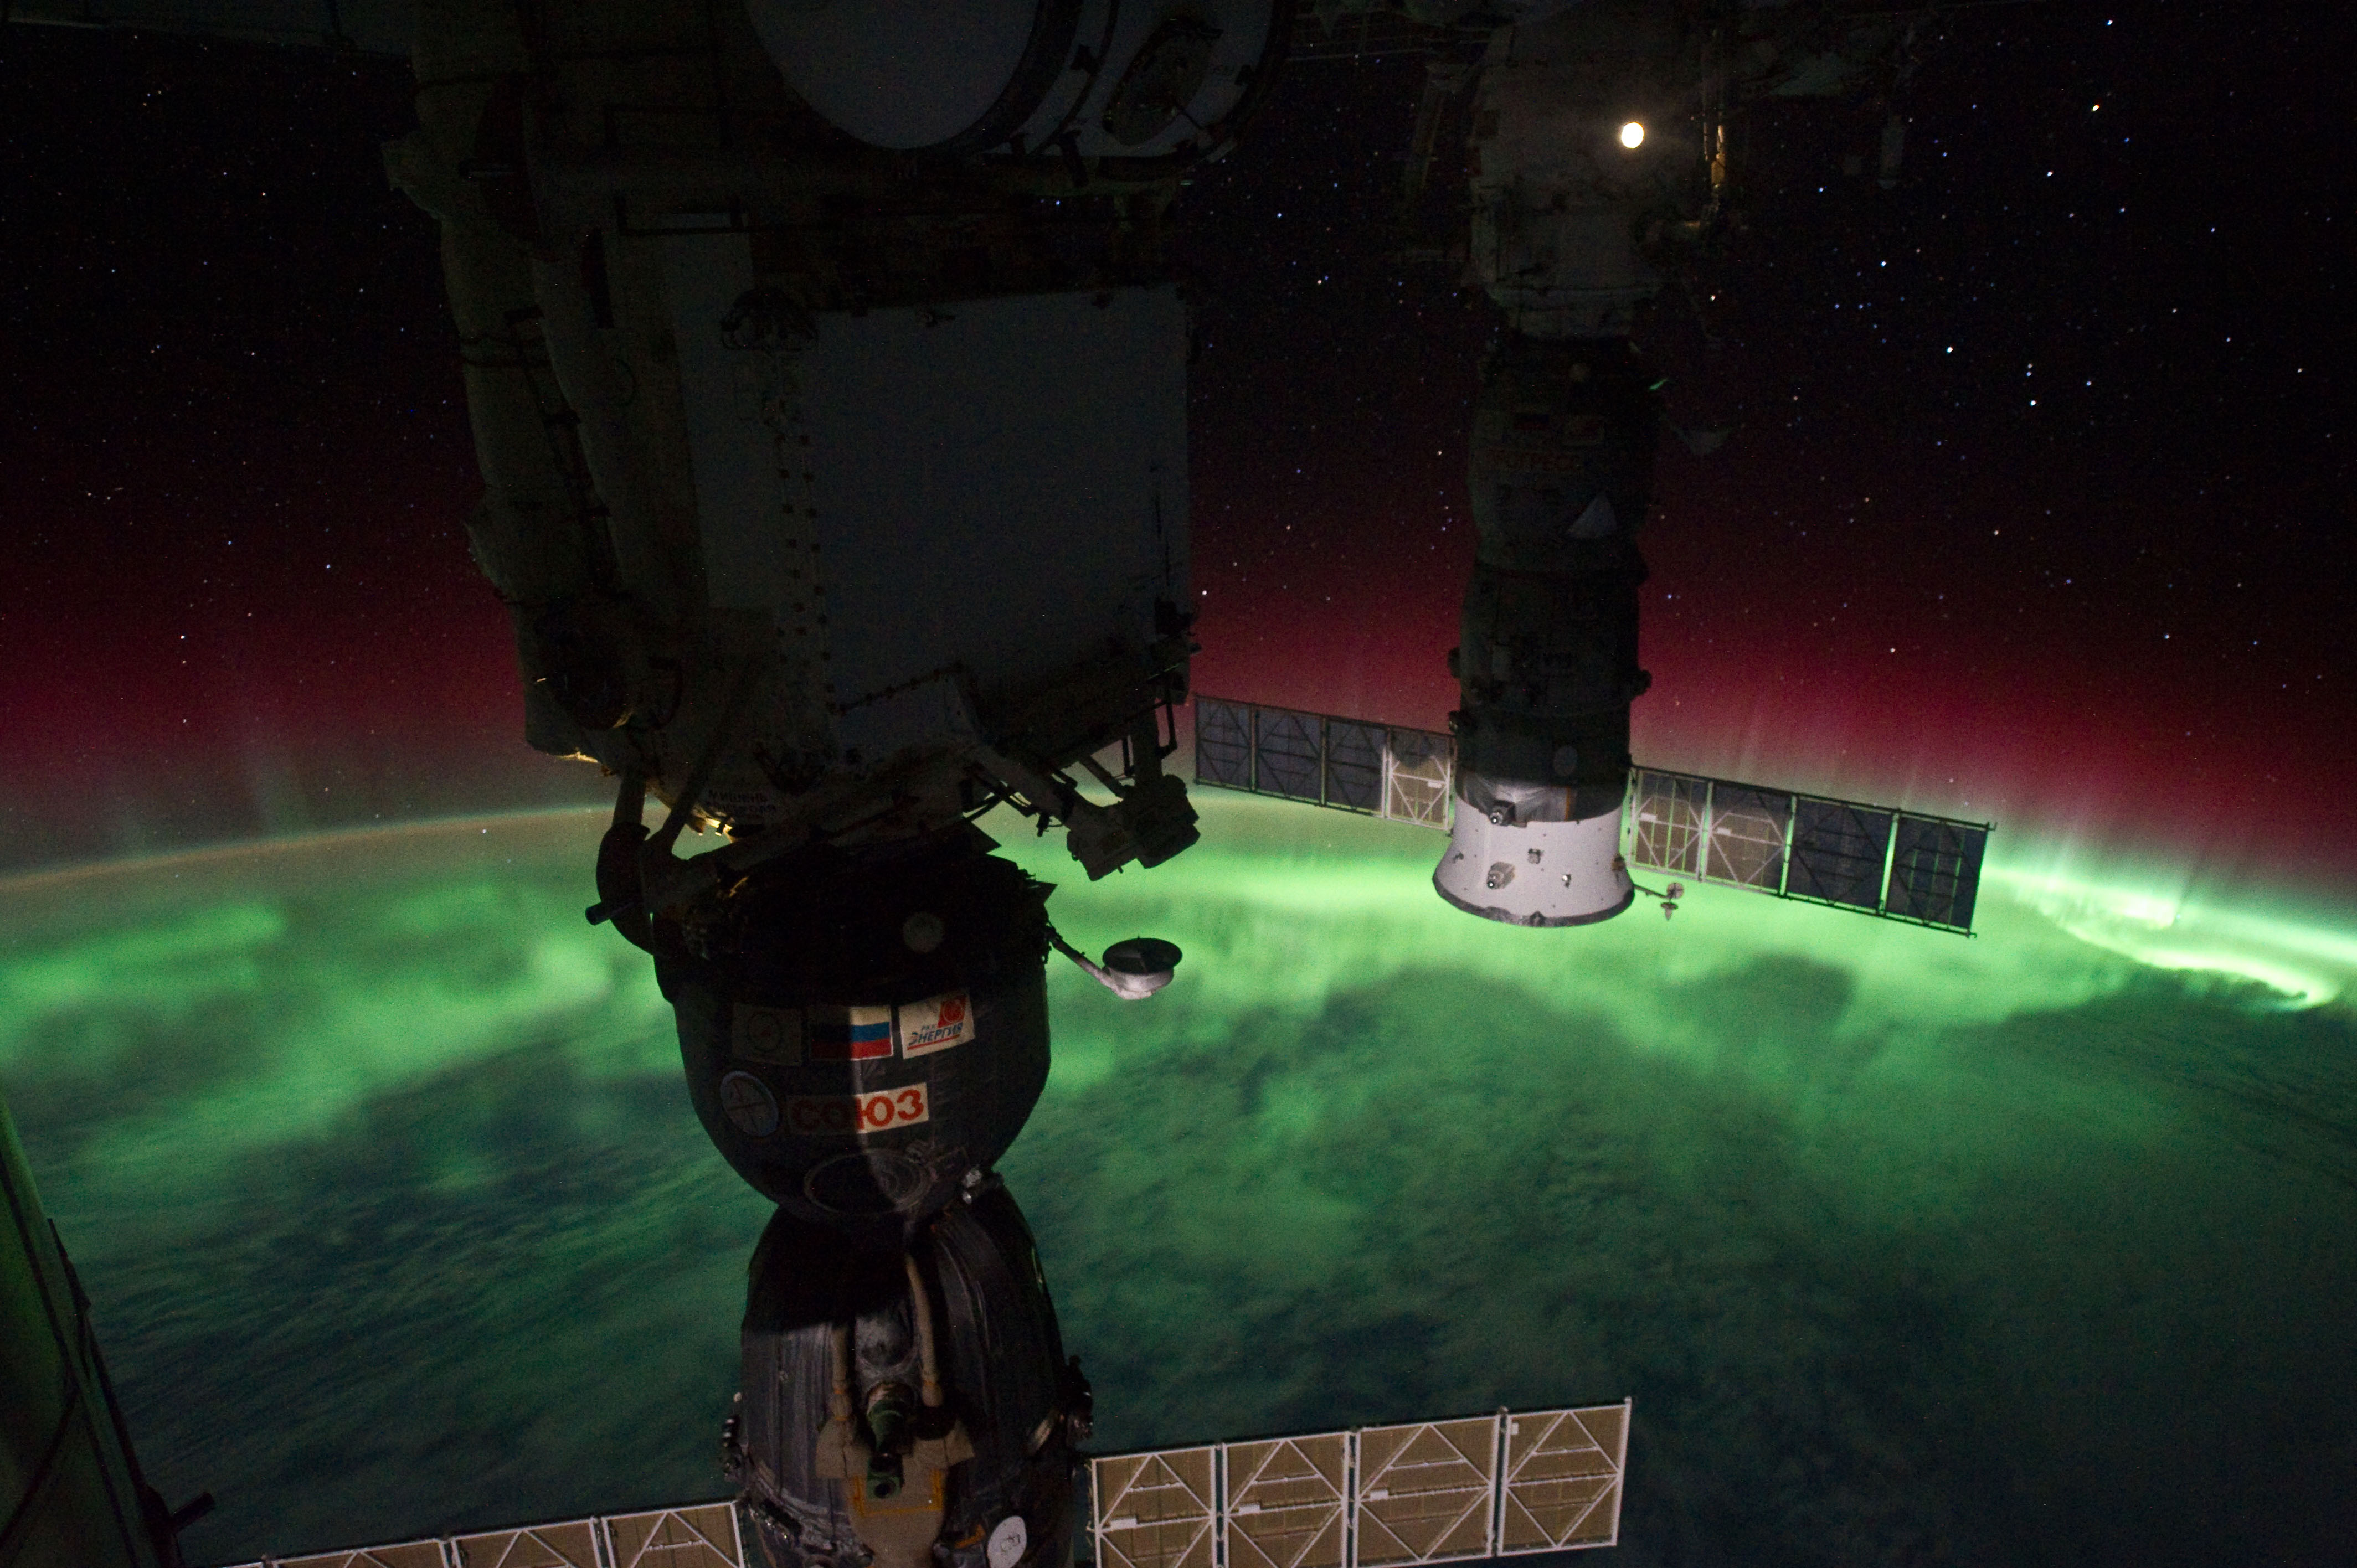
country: AURORA
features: AURORA AUSTRALIS OVER S. NEW ZEALAND, SOYUZ, PROGRESS
